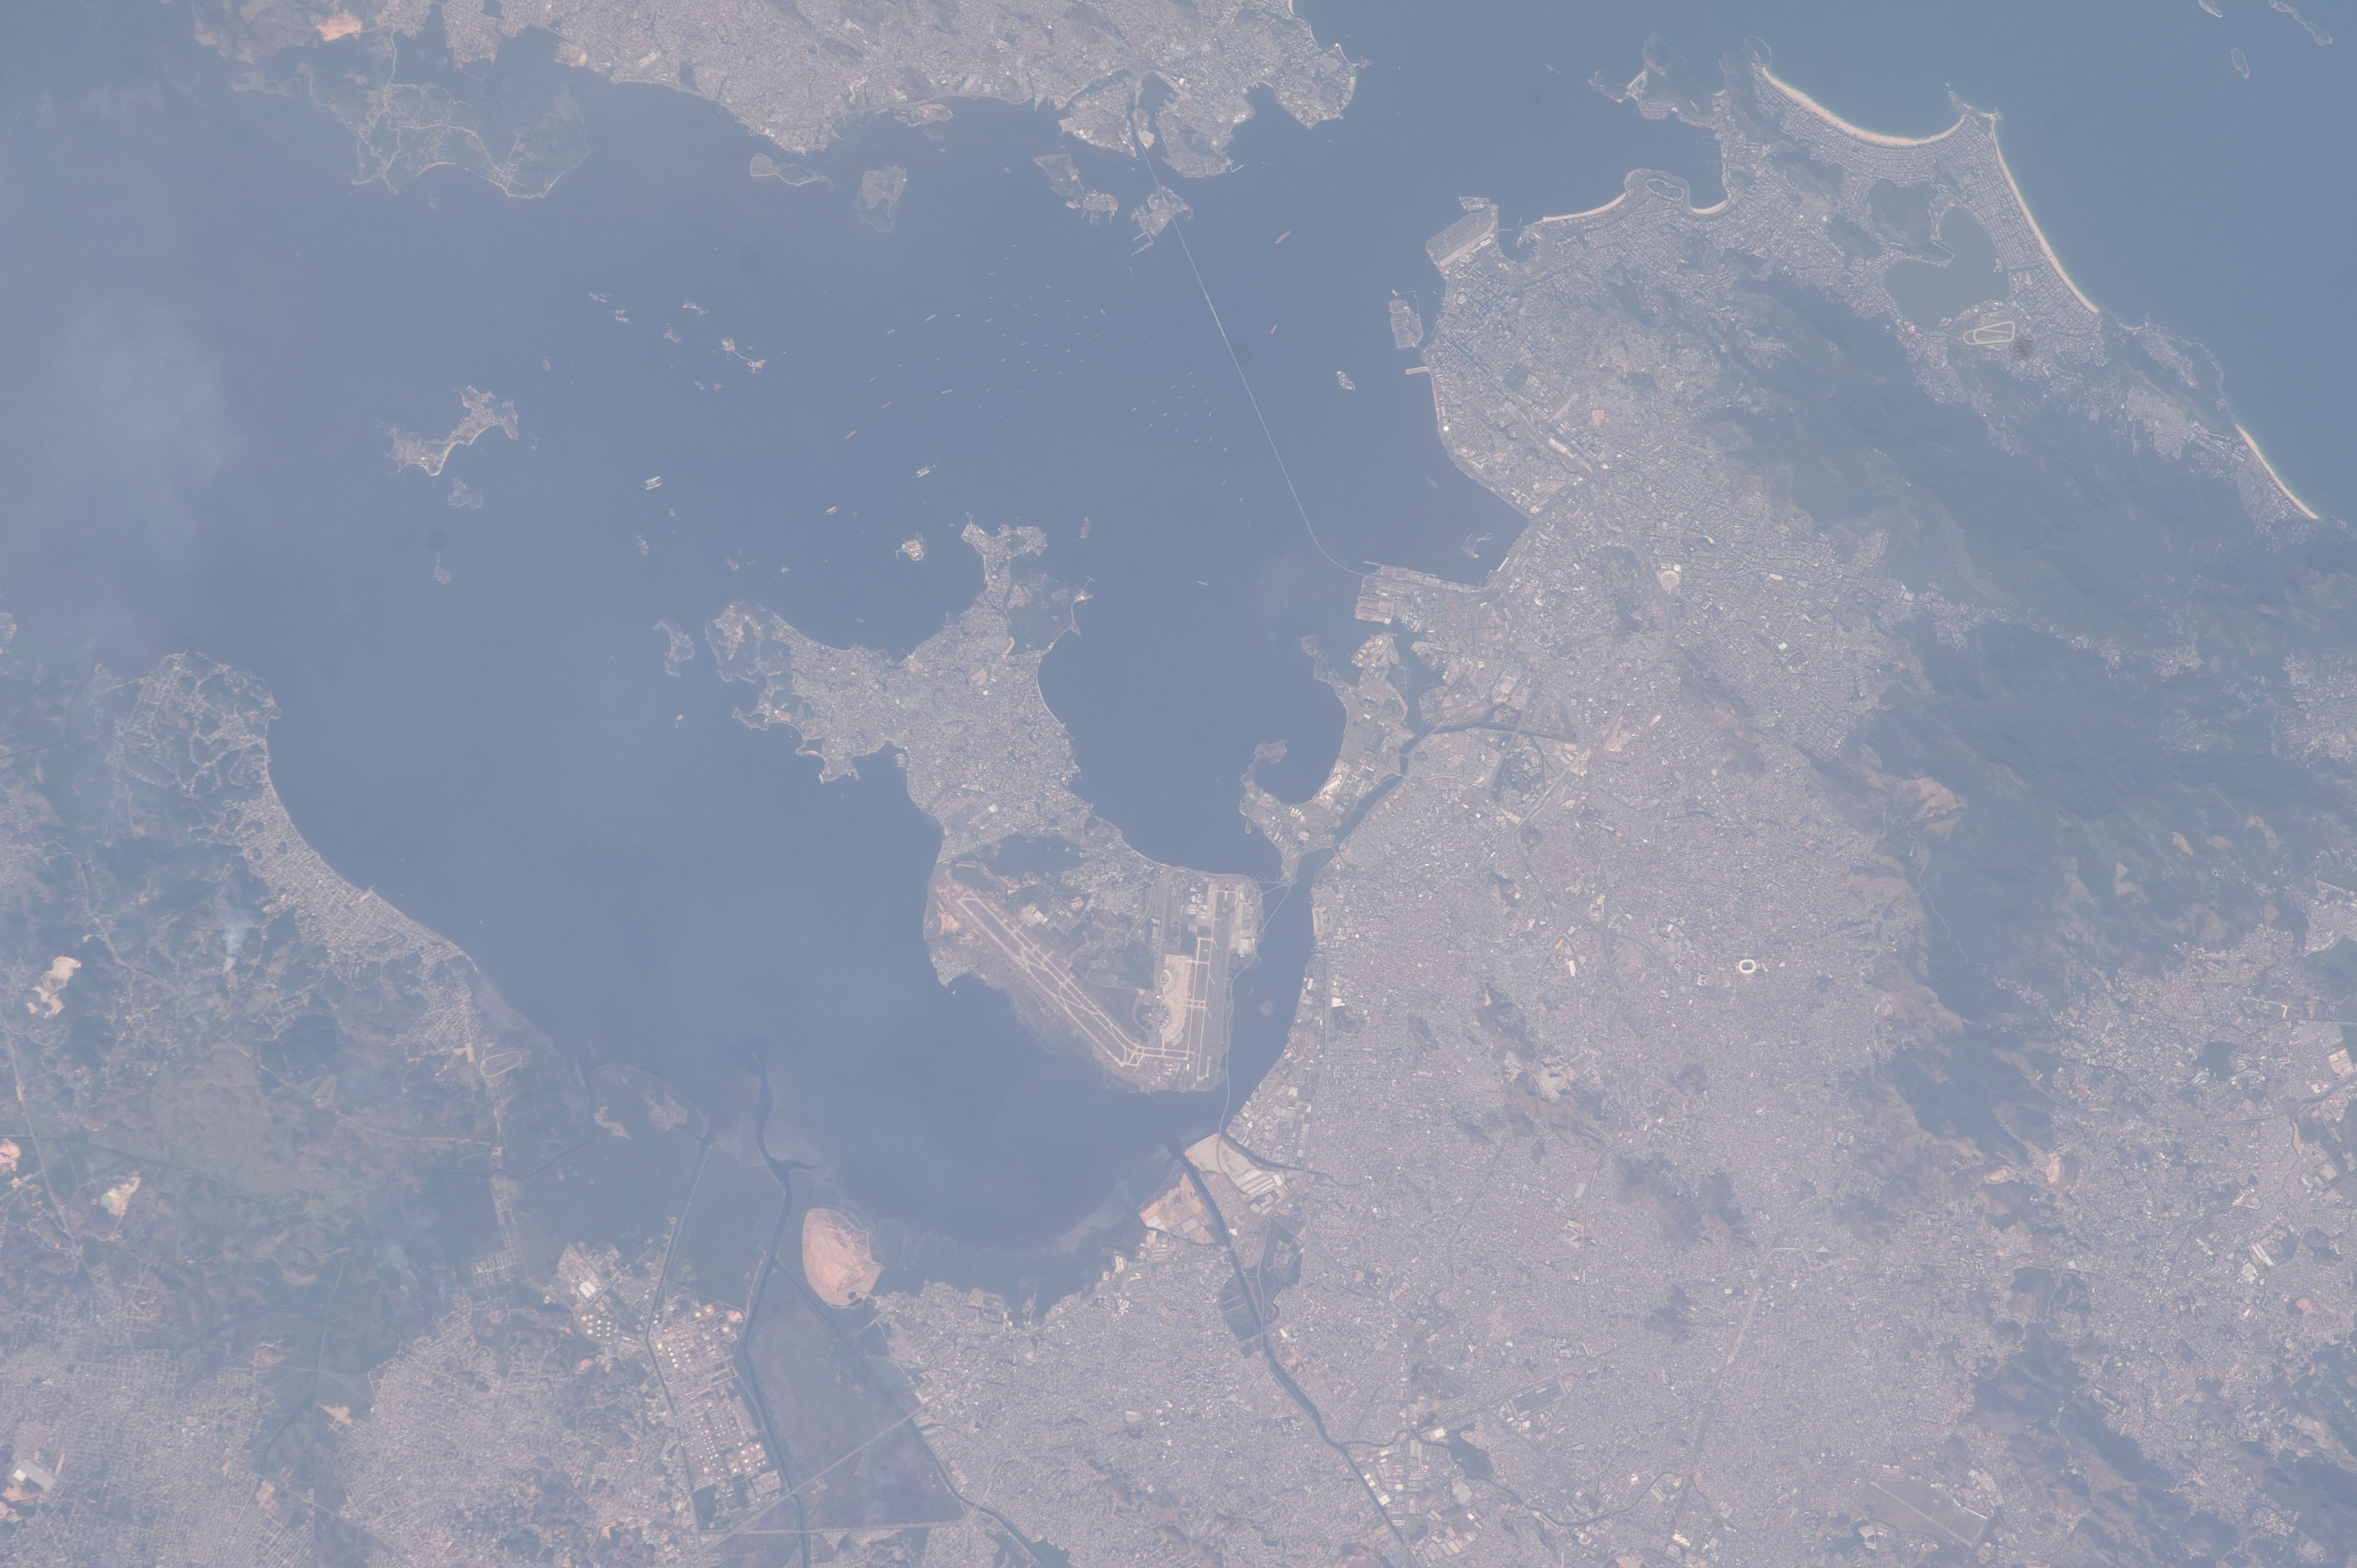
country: BRAZIL
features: CENTRAL RIO DE JANEIRO, ROADS, GUANABARA B., SHIPS, AIRPORT
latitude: -22.8
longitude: -43.2
